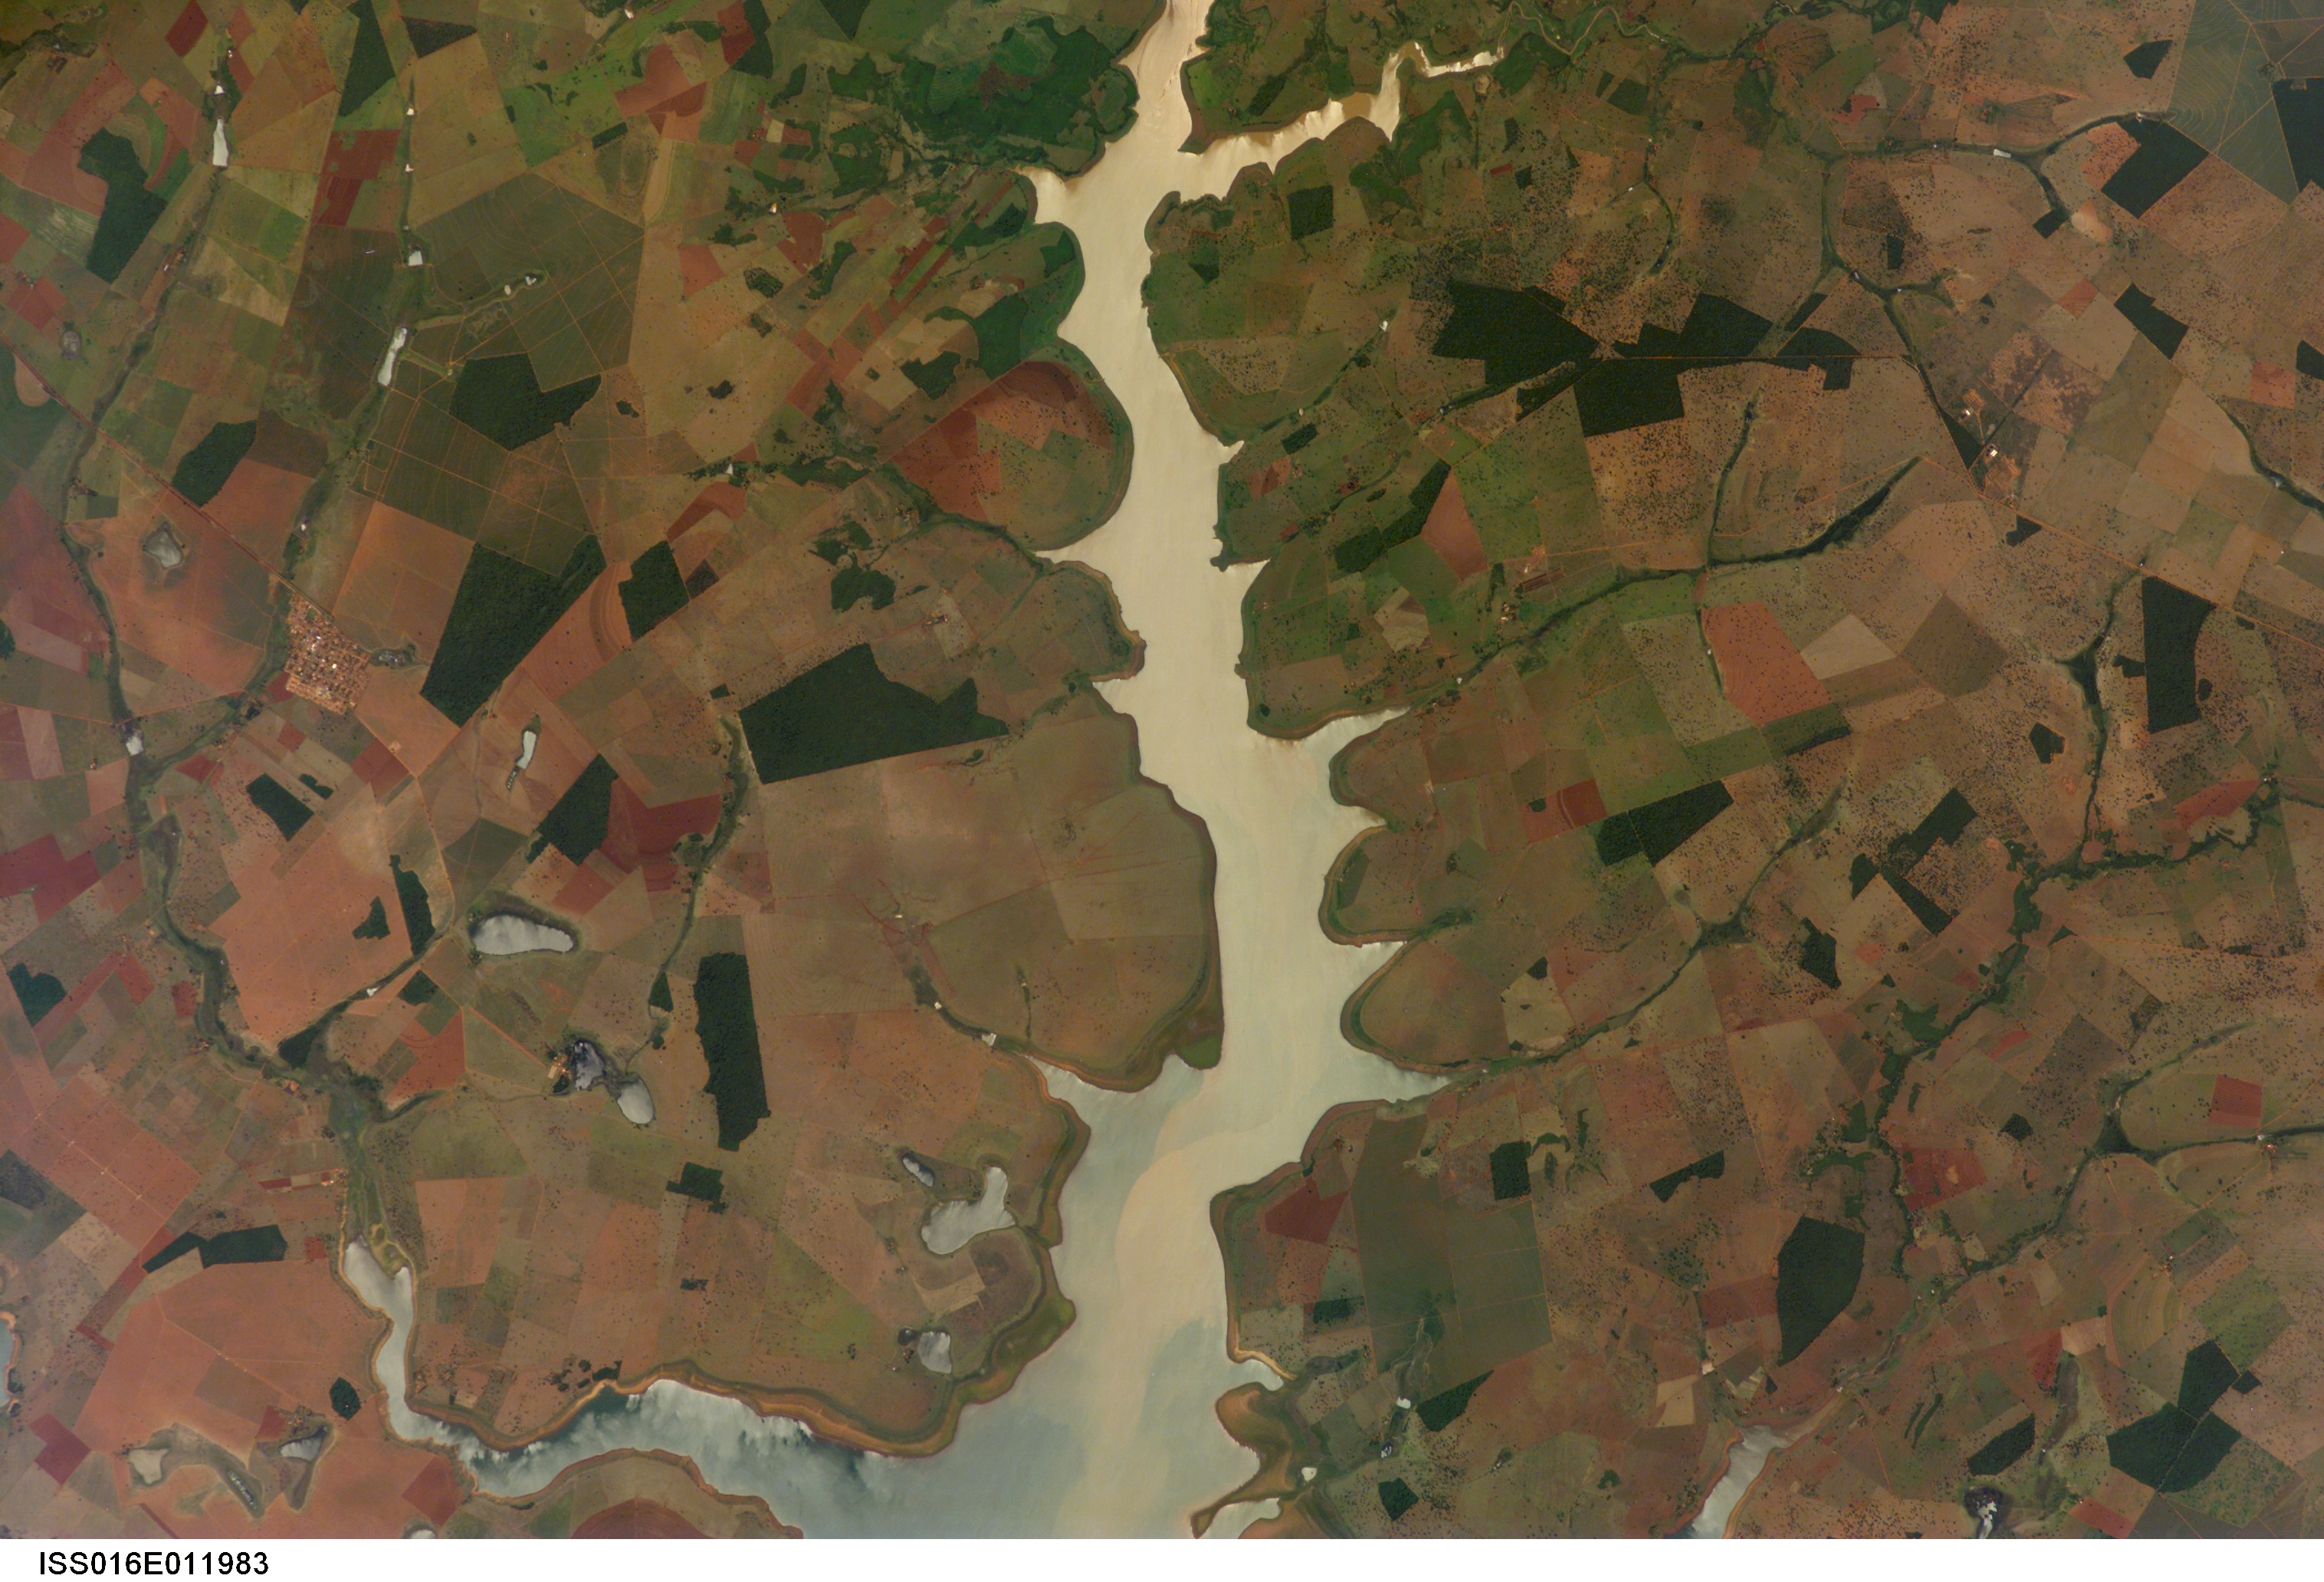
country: BRAZIL
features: PARANAIBA R., AGR.
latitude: -18.7
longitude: -50.0
